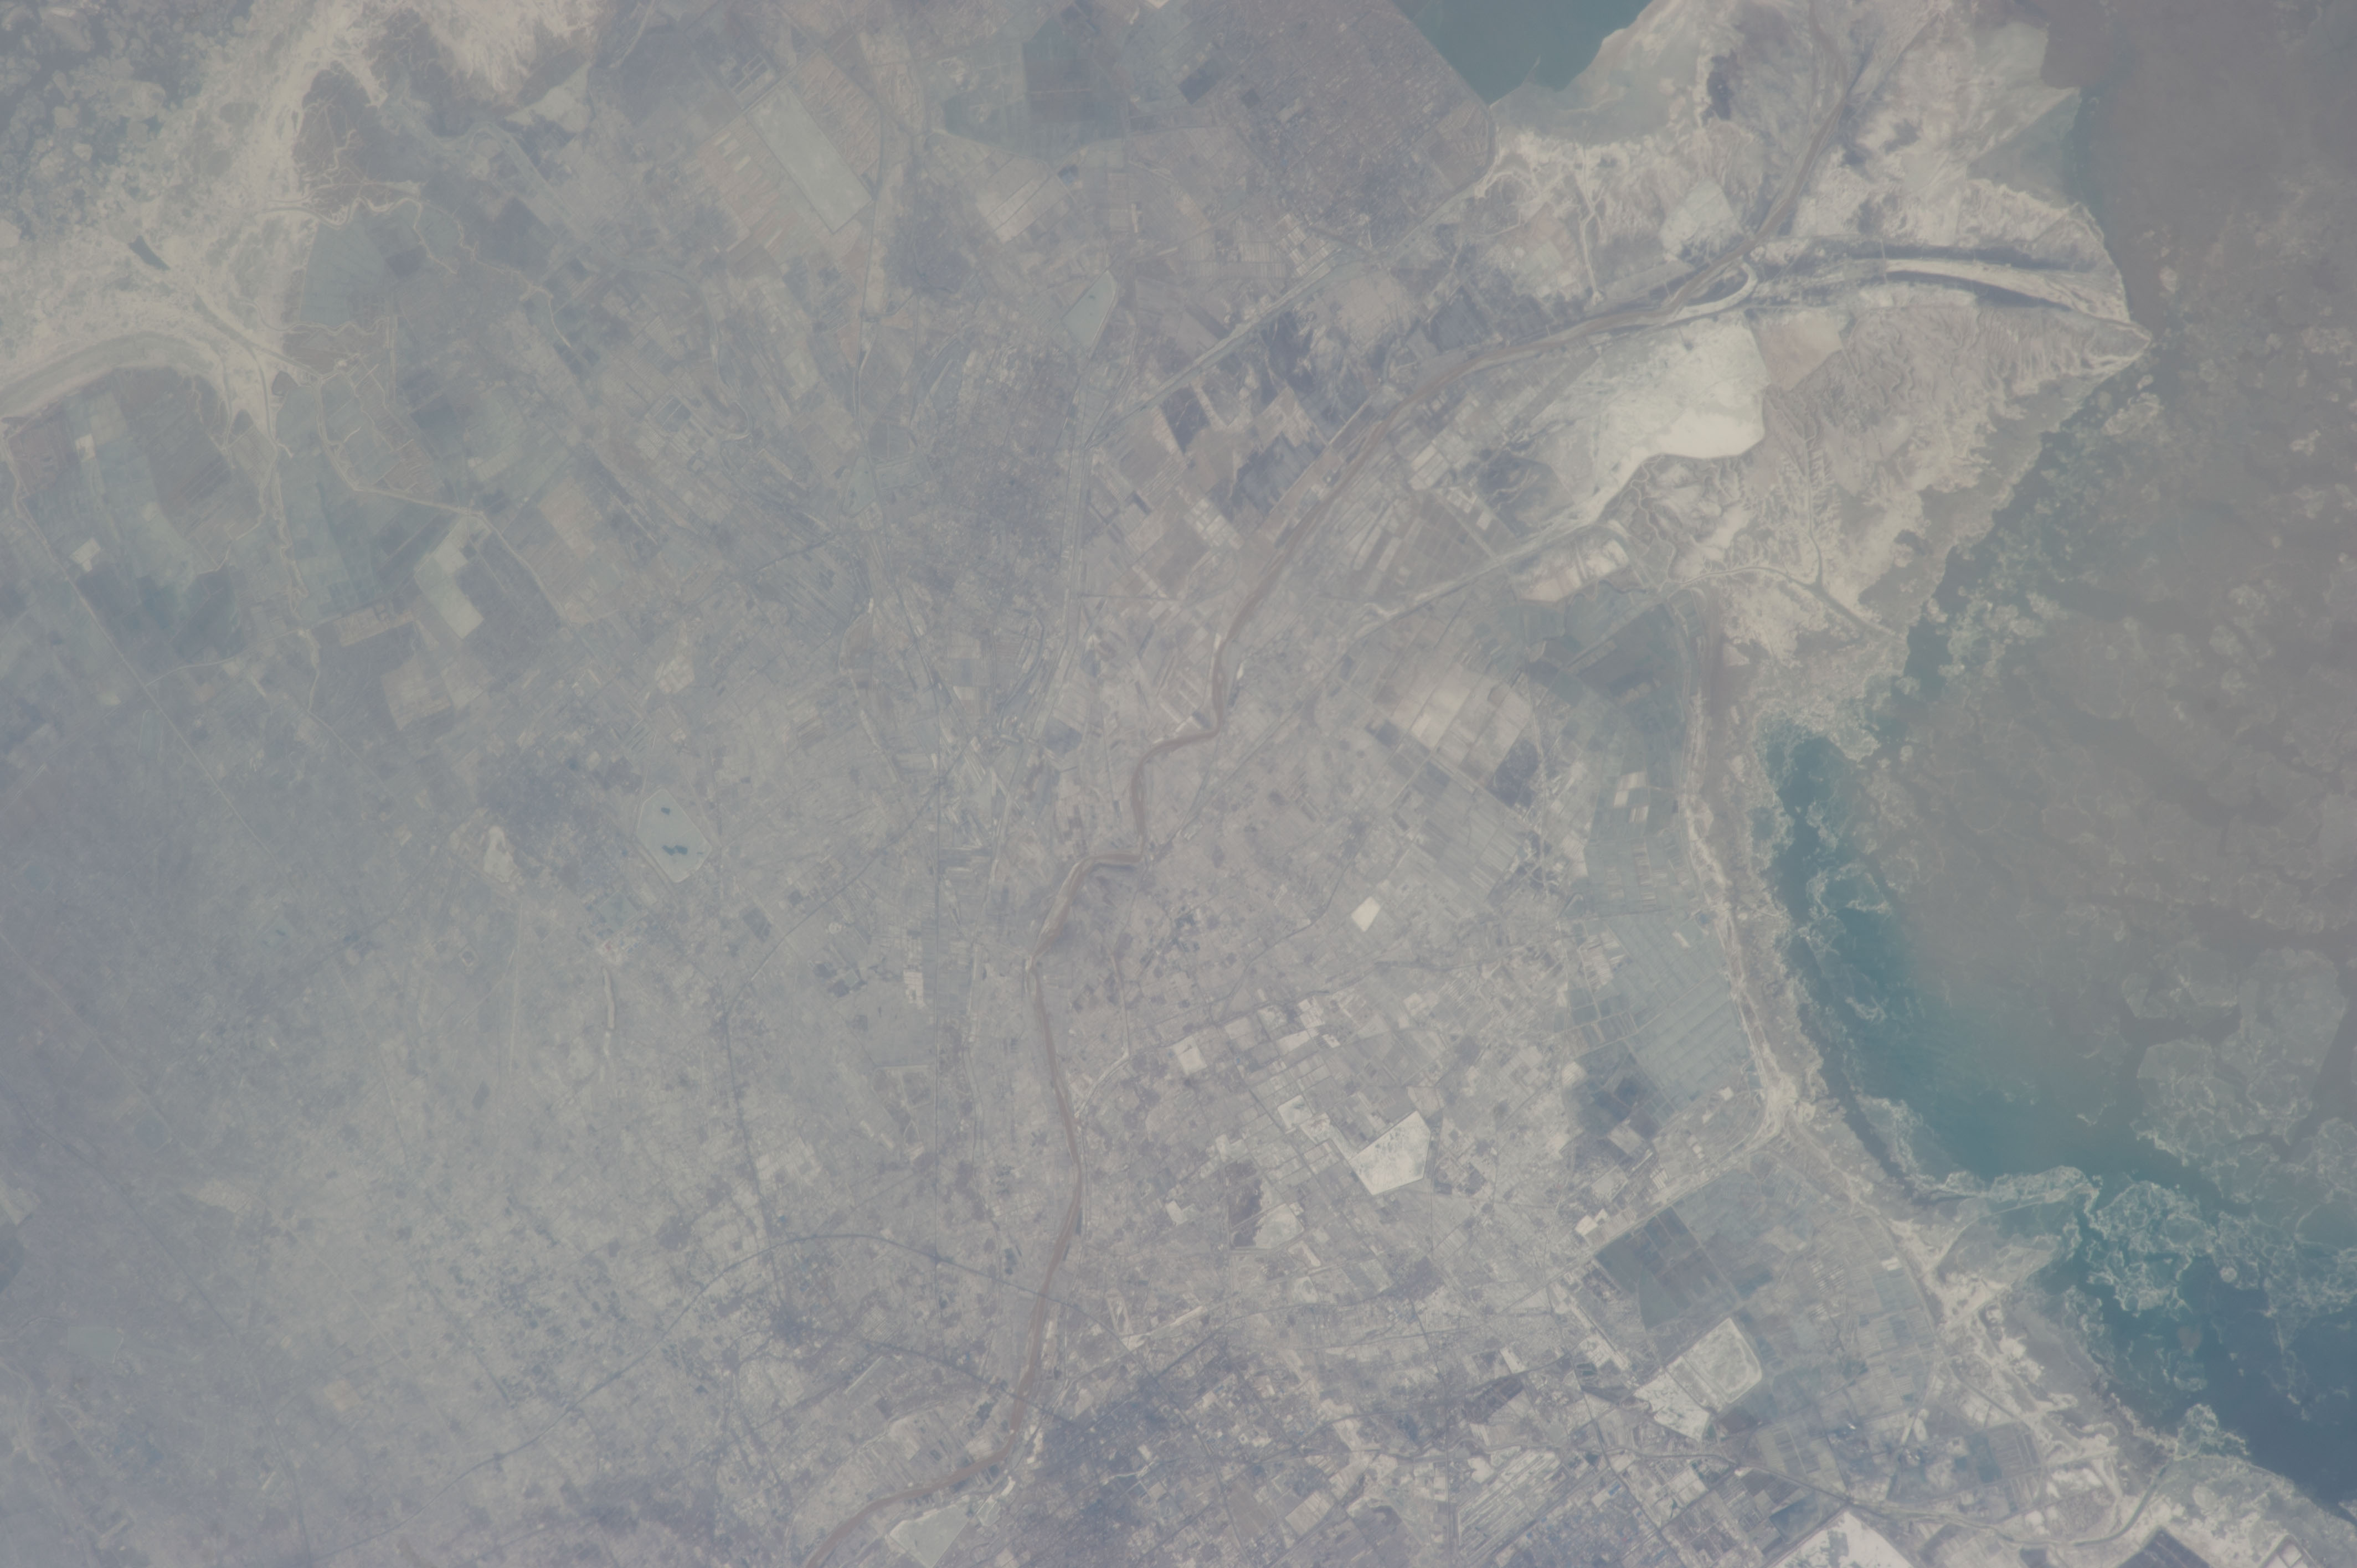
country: CHINA
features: YELLOW RIVER DELTA, DONGYING, COAST, LAIZHOU B., ICE, AGR., SNOW, SMOG
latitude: 37.8
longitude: 118.8
